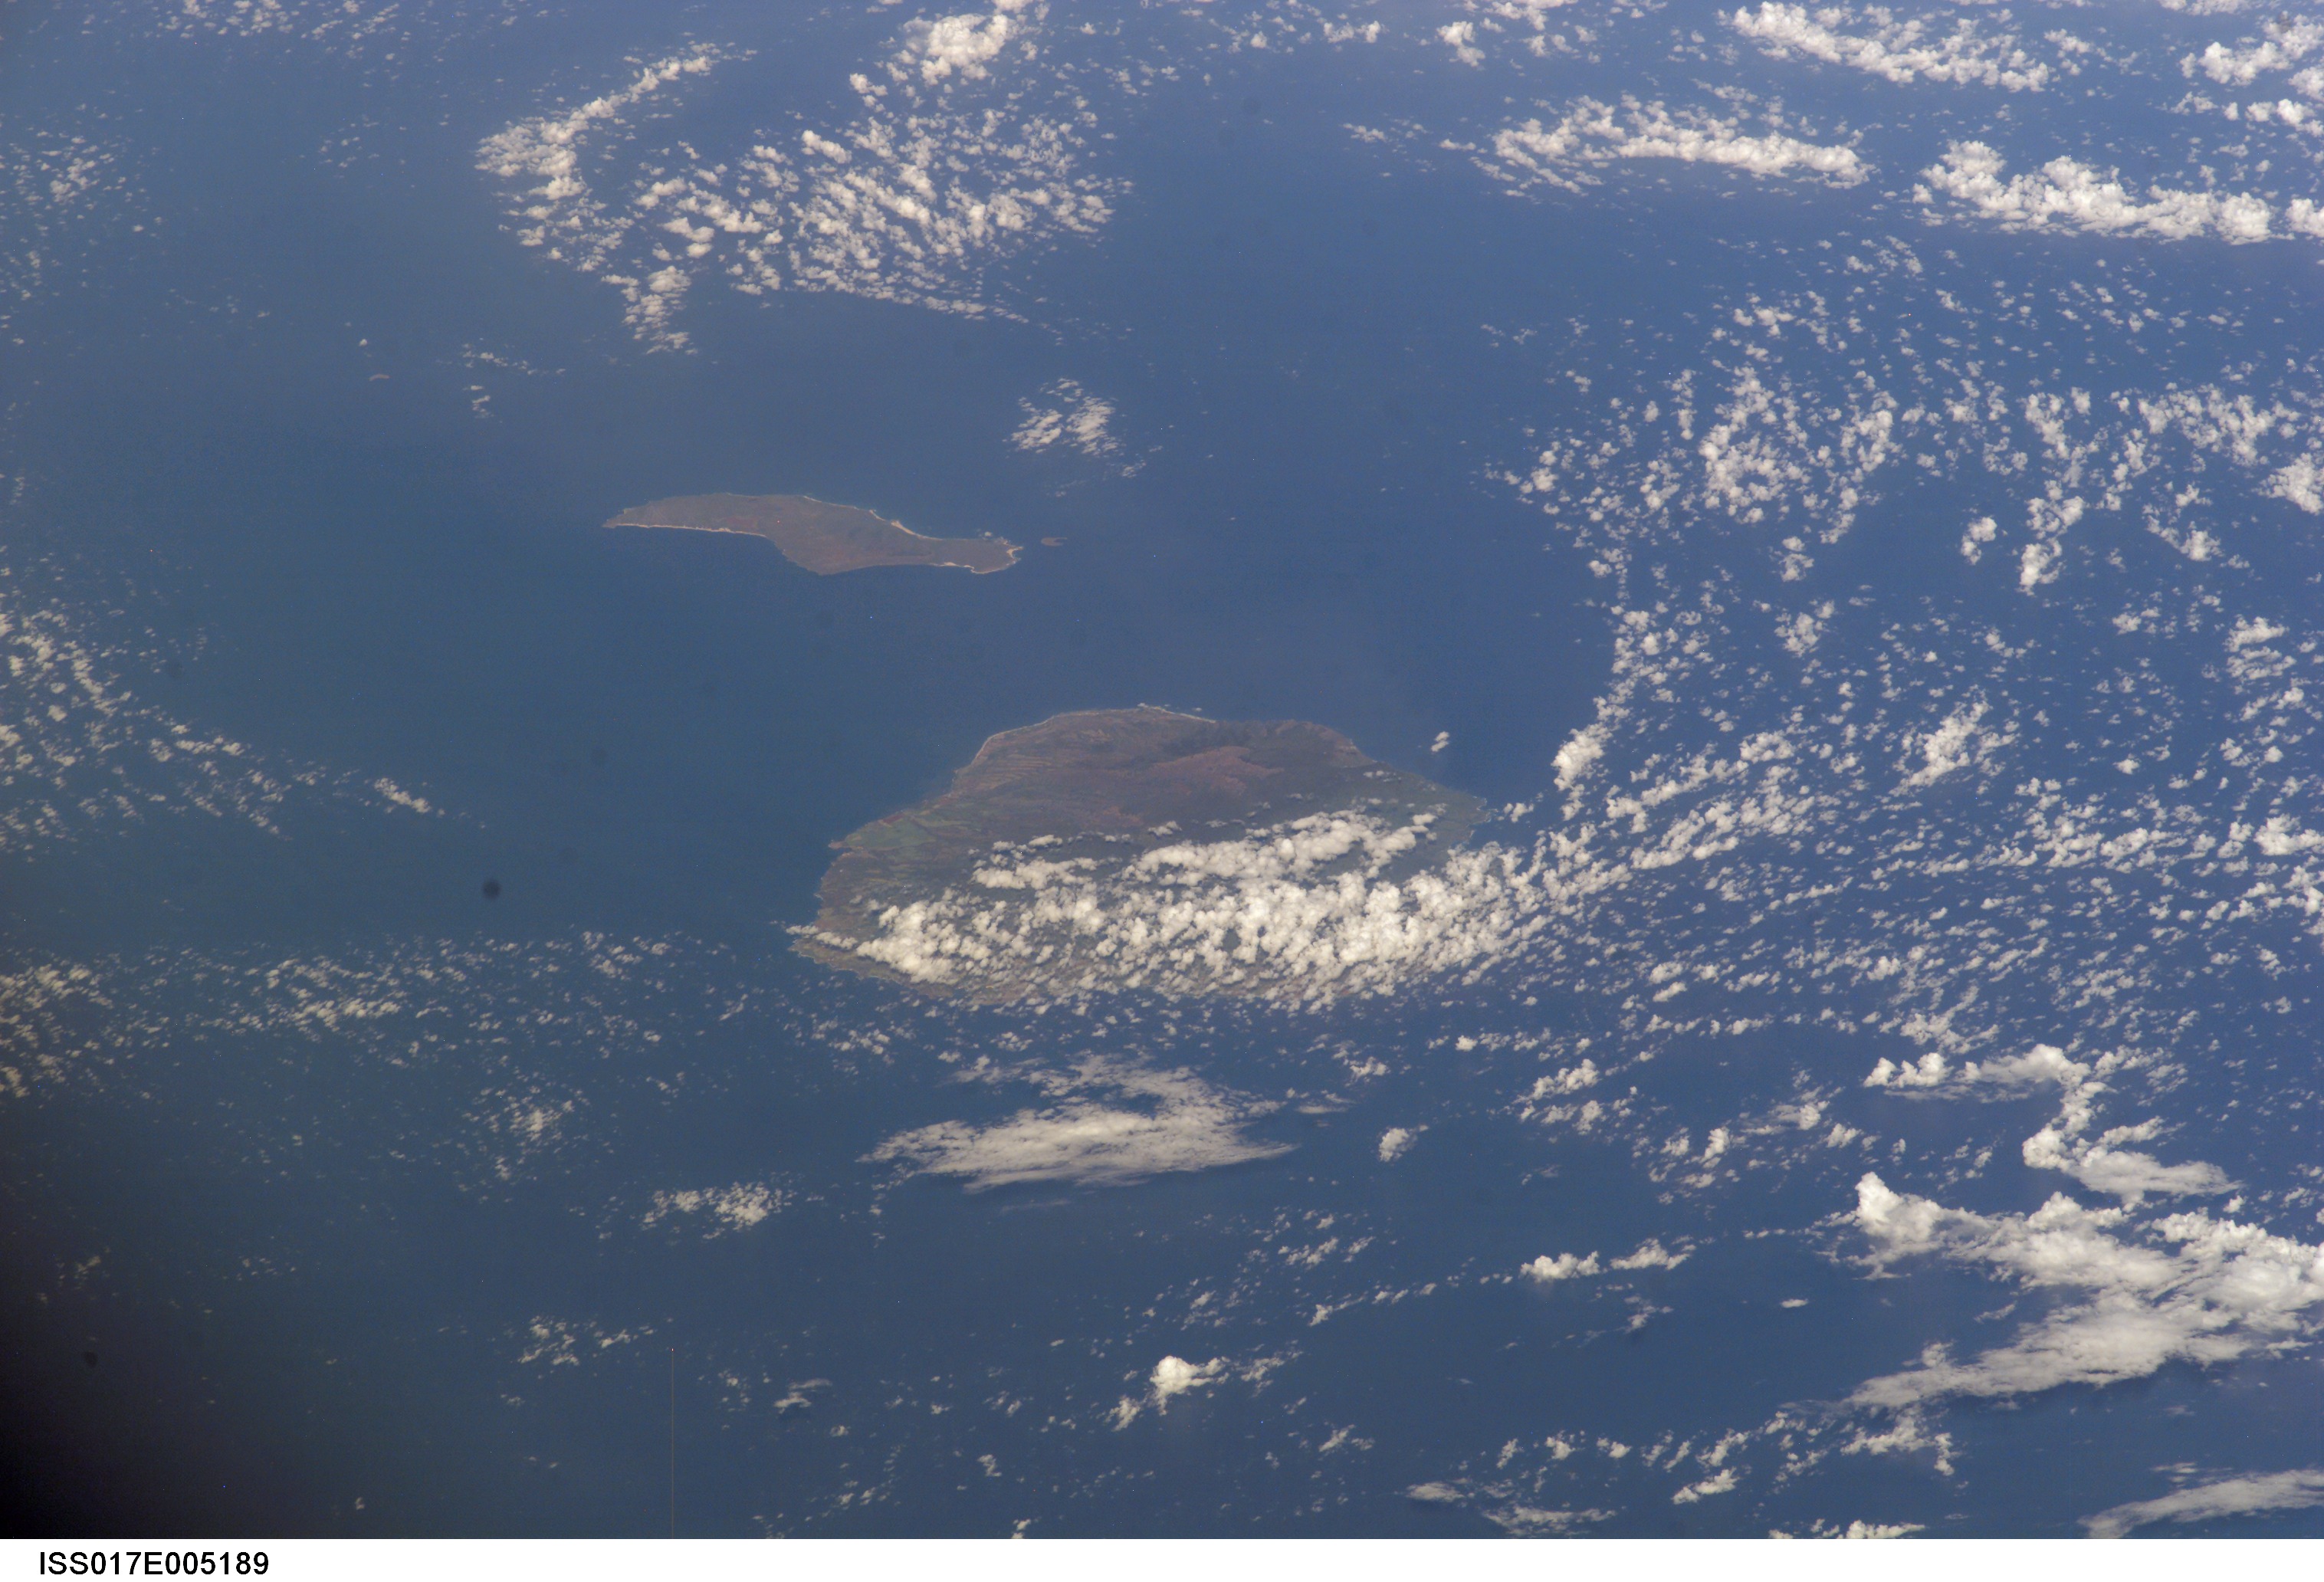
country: USA-HAWAII
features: NIIHAU, KAULAKAHI CHANNEL
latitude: 23.0
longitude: -160.0
